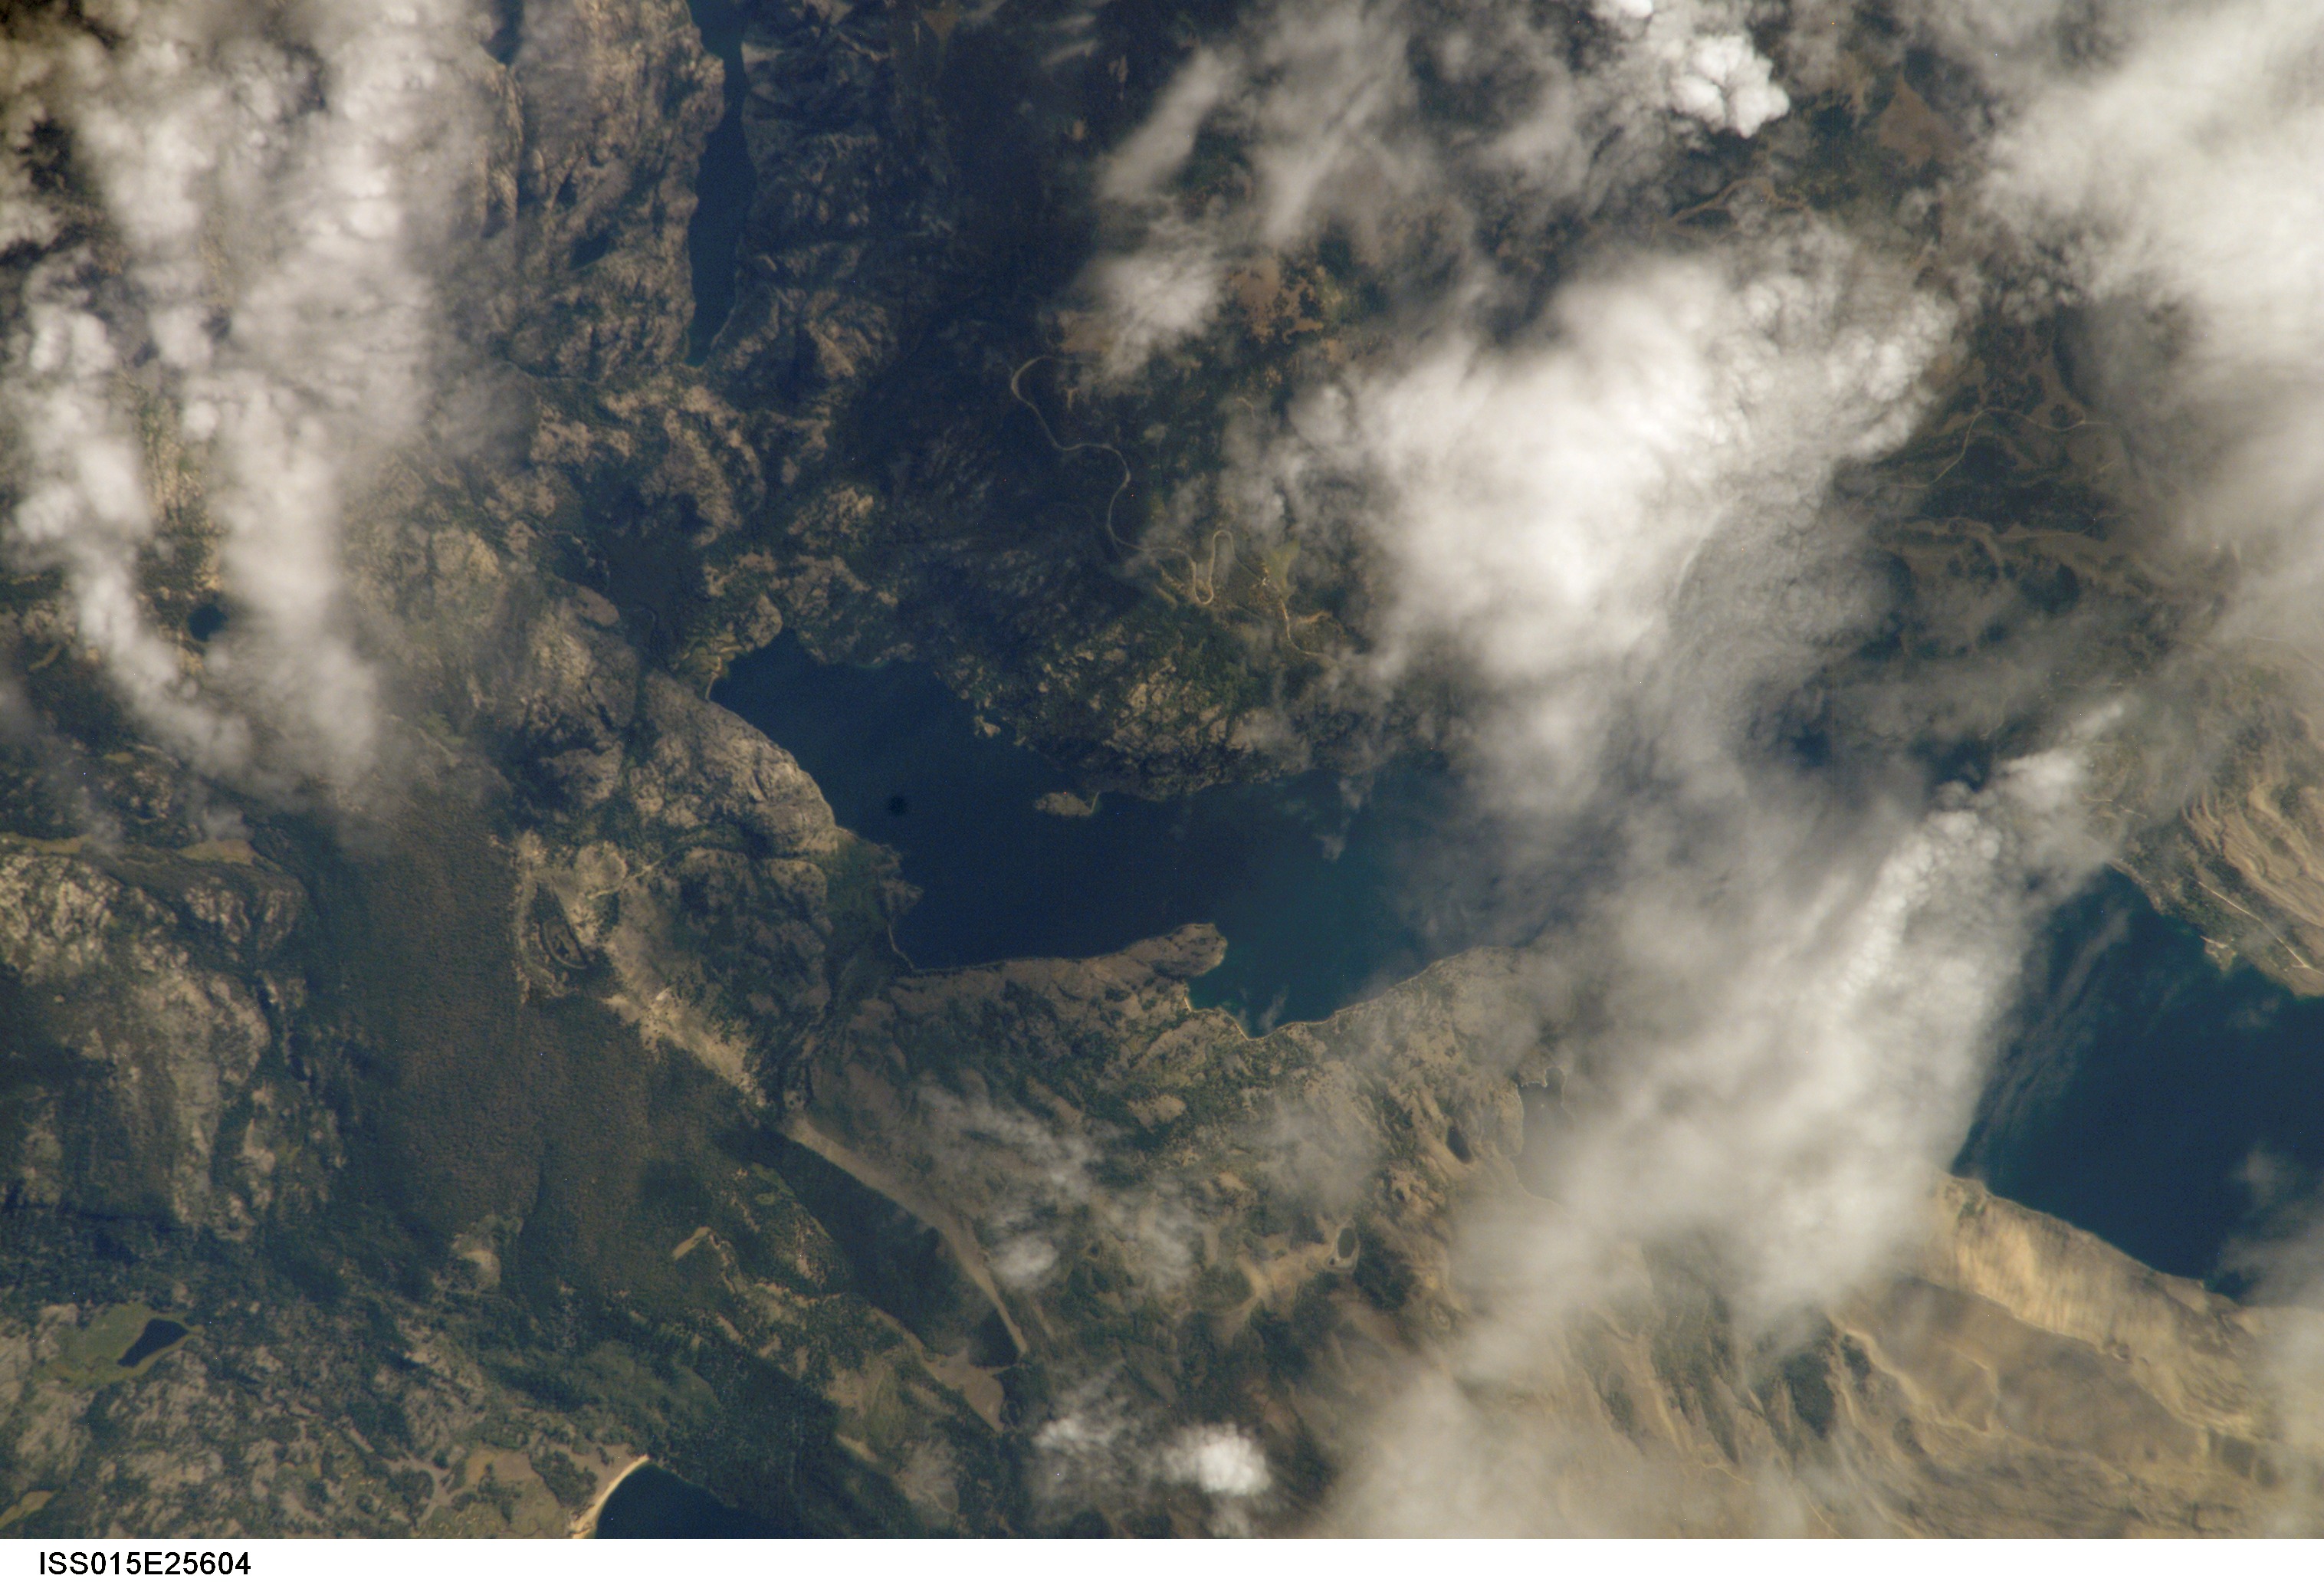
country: USA-WYOMING
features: FREEMONT LAKE, FOR., MTS.
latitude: 43.0
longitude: -109.8
